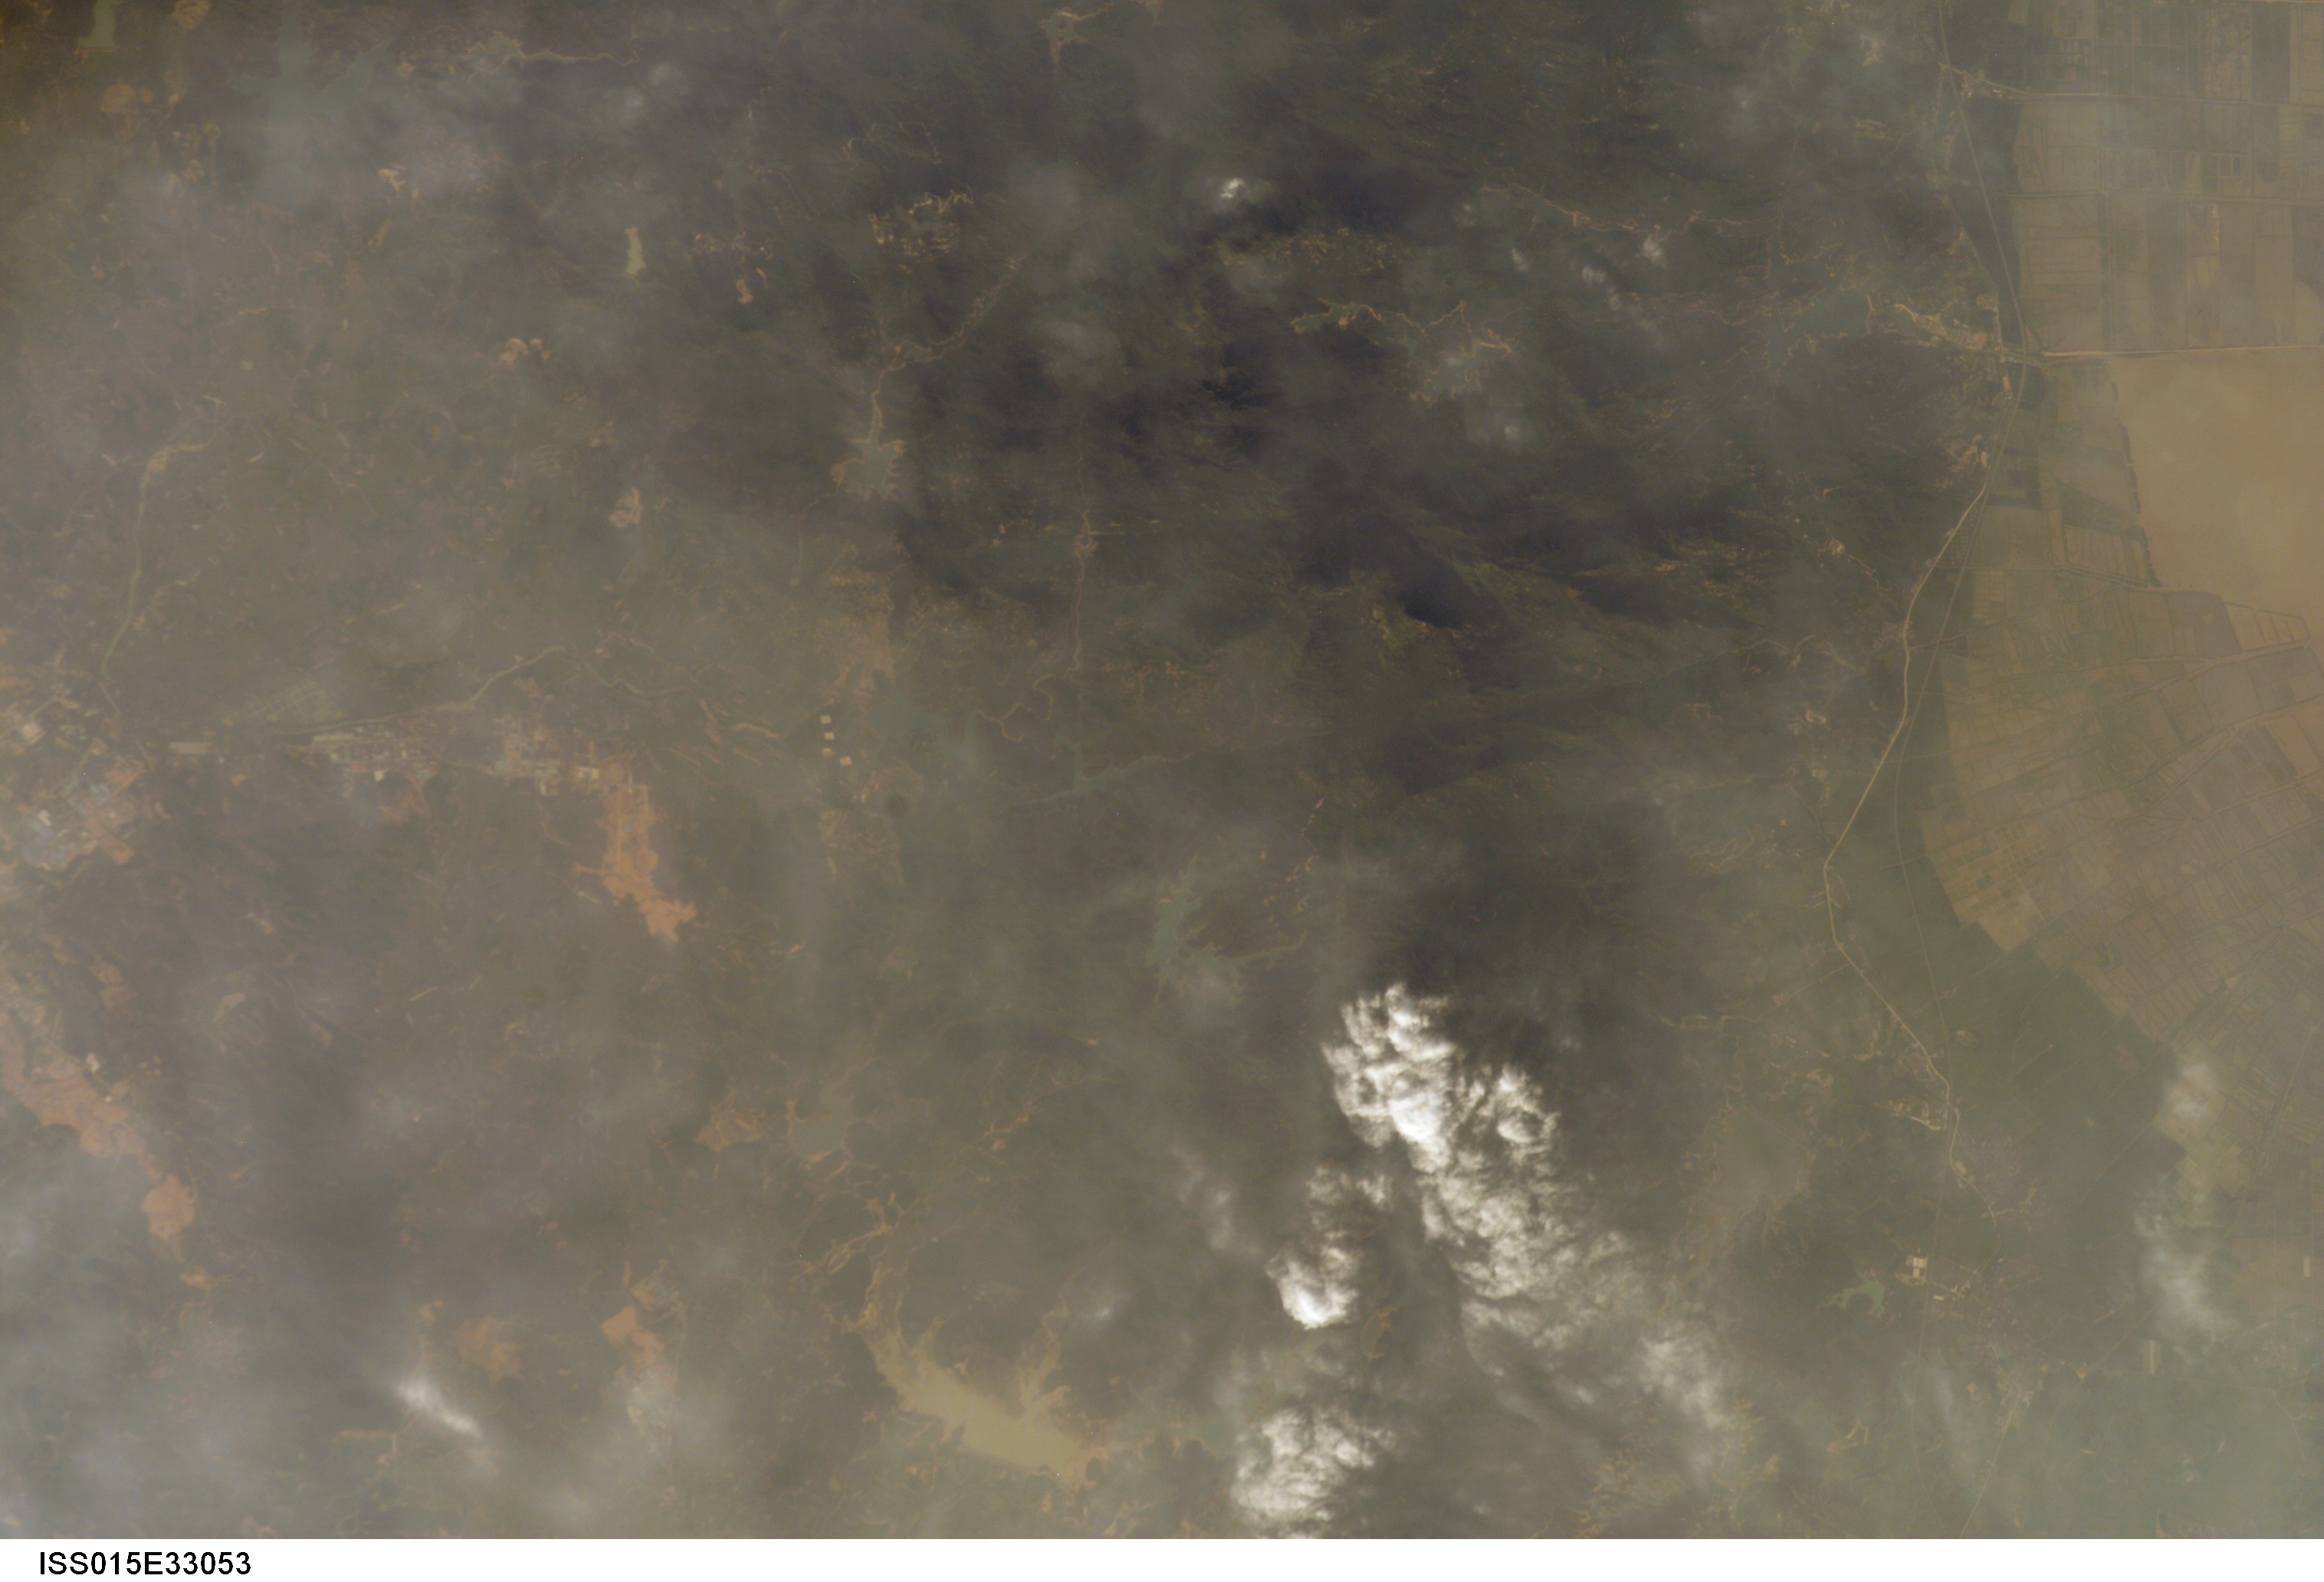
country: CHINA
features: MTS., FOR., SE. OF TAISHAN
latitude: 22.2
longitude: 112.9
